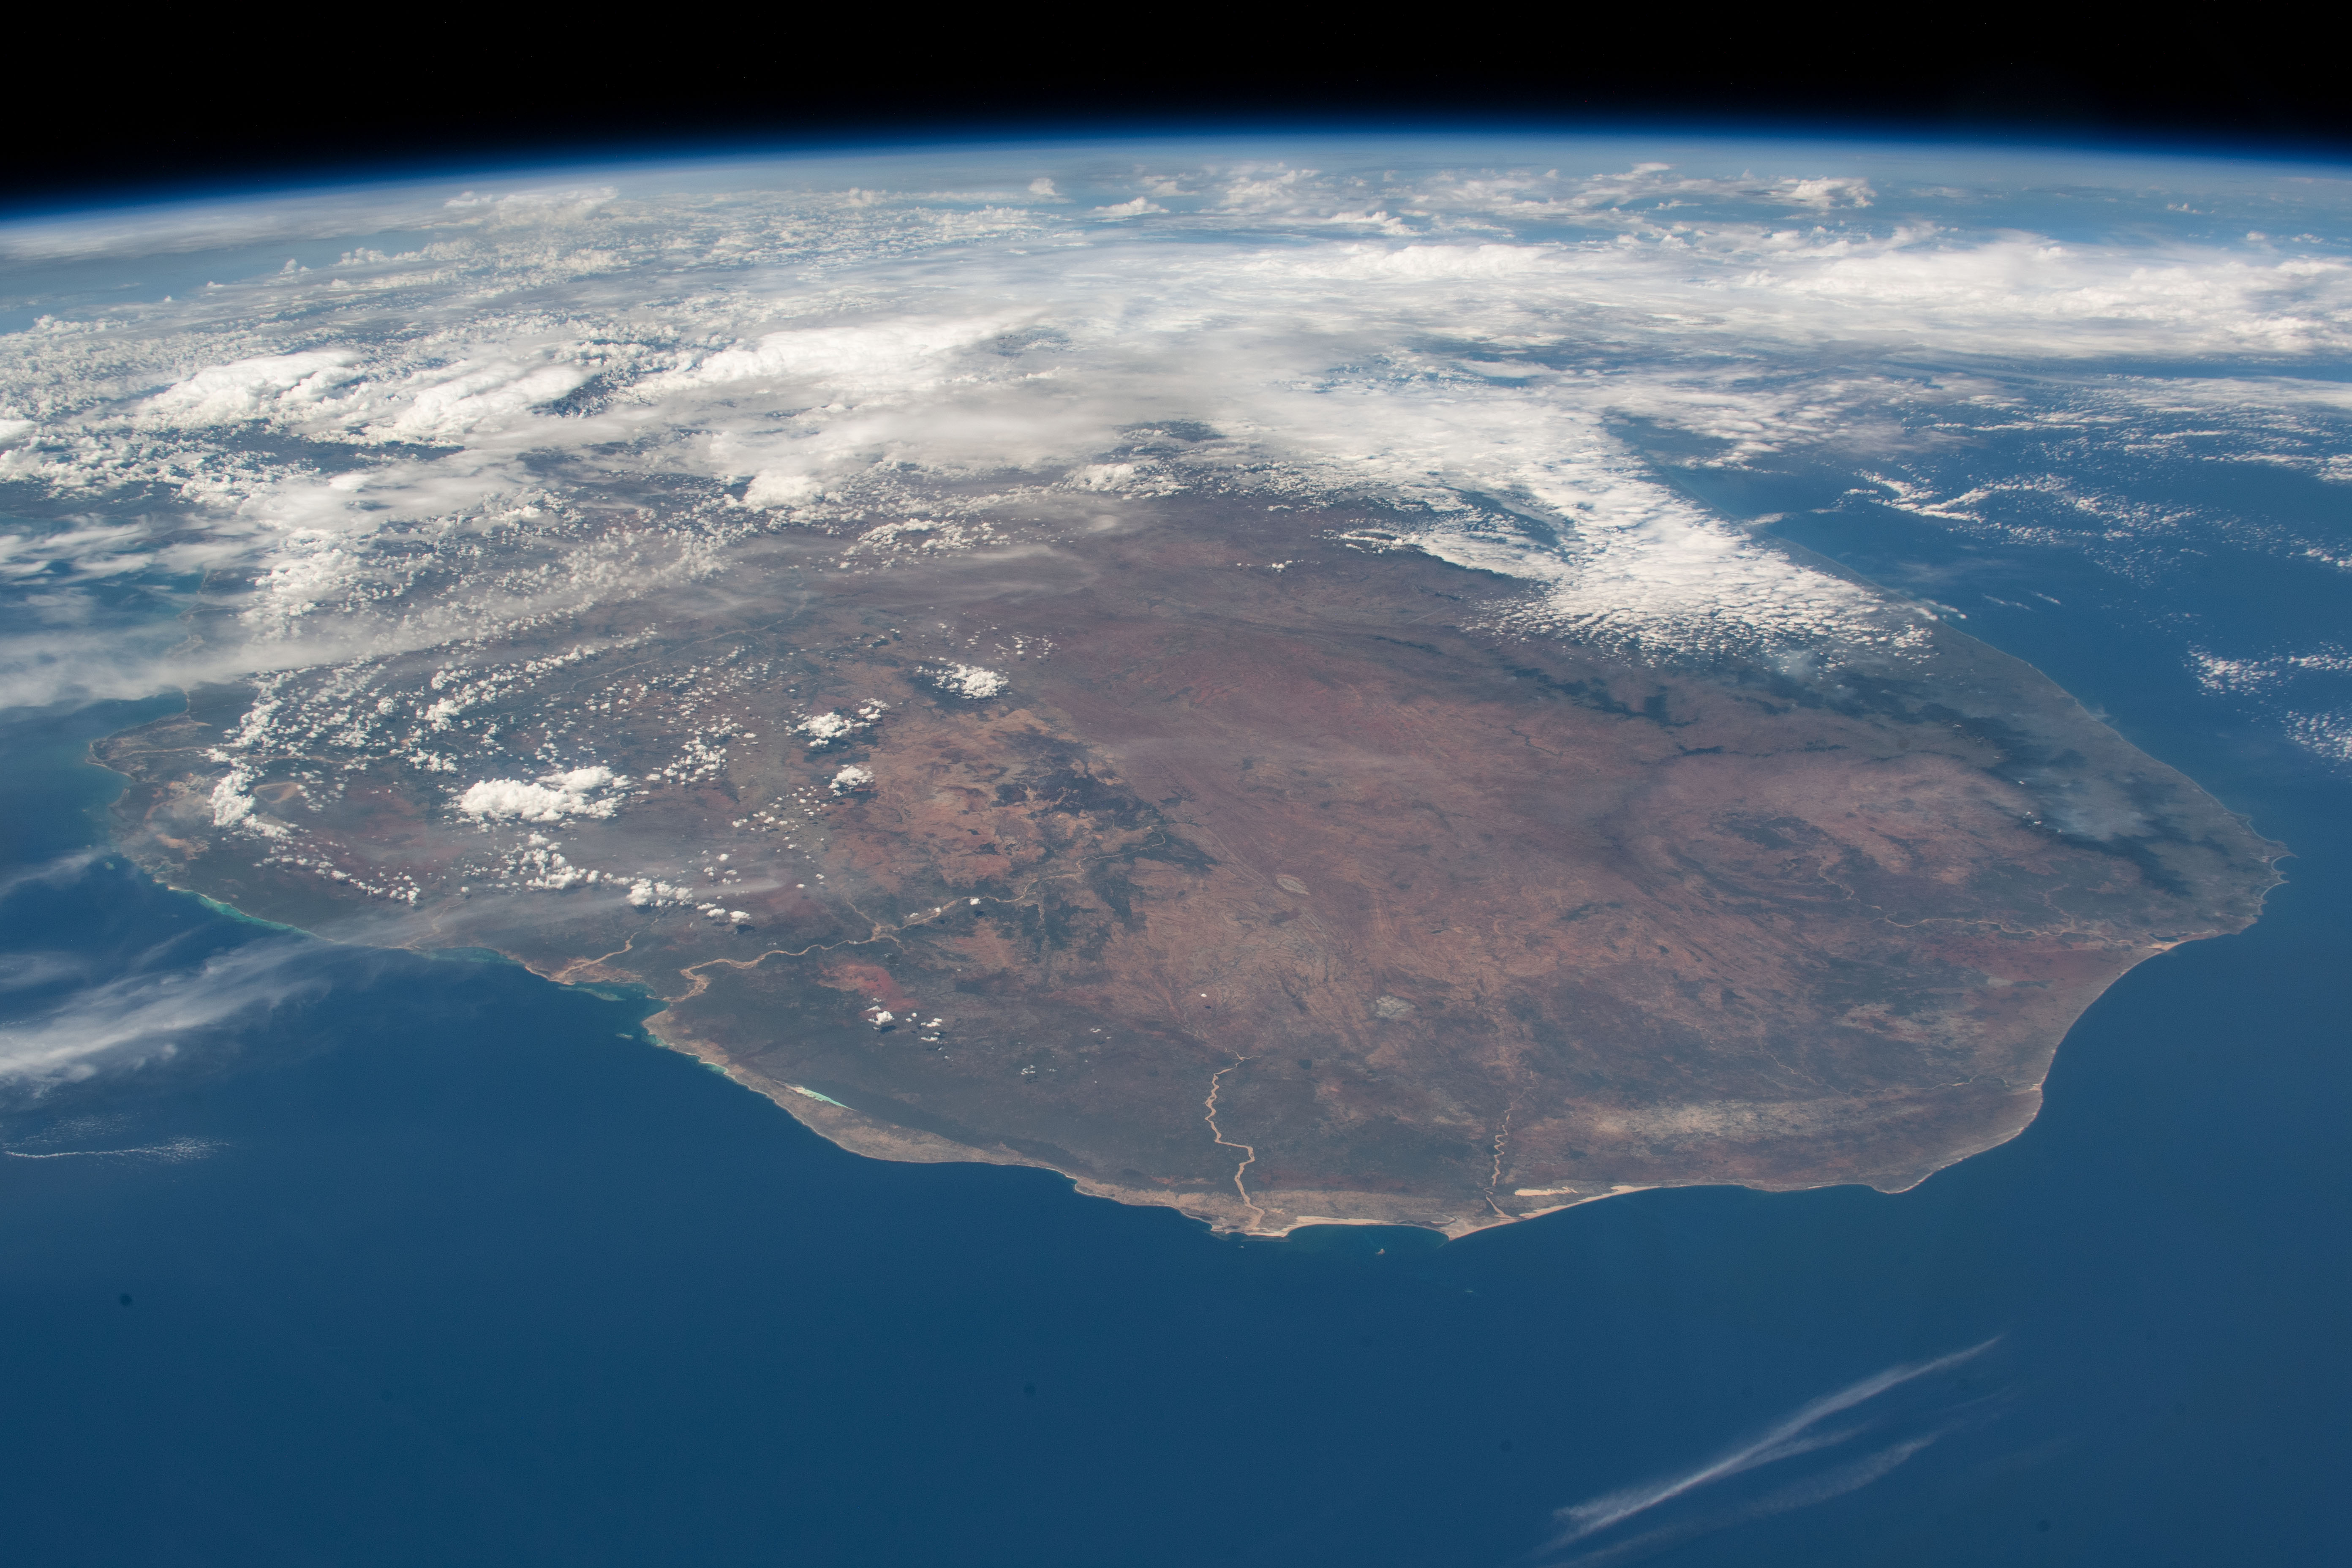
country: MADAGASCAR
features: MADAGASCAR, FIHERENANA RIVER, ONILAHY RIVER
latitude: -24.0
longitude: 45.5
